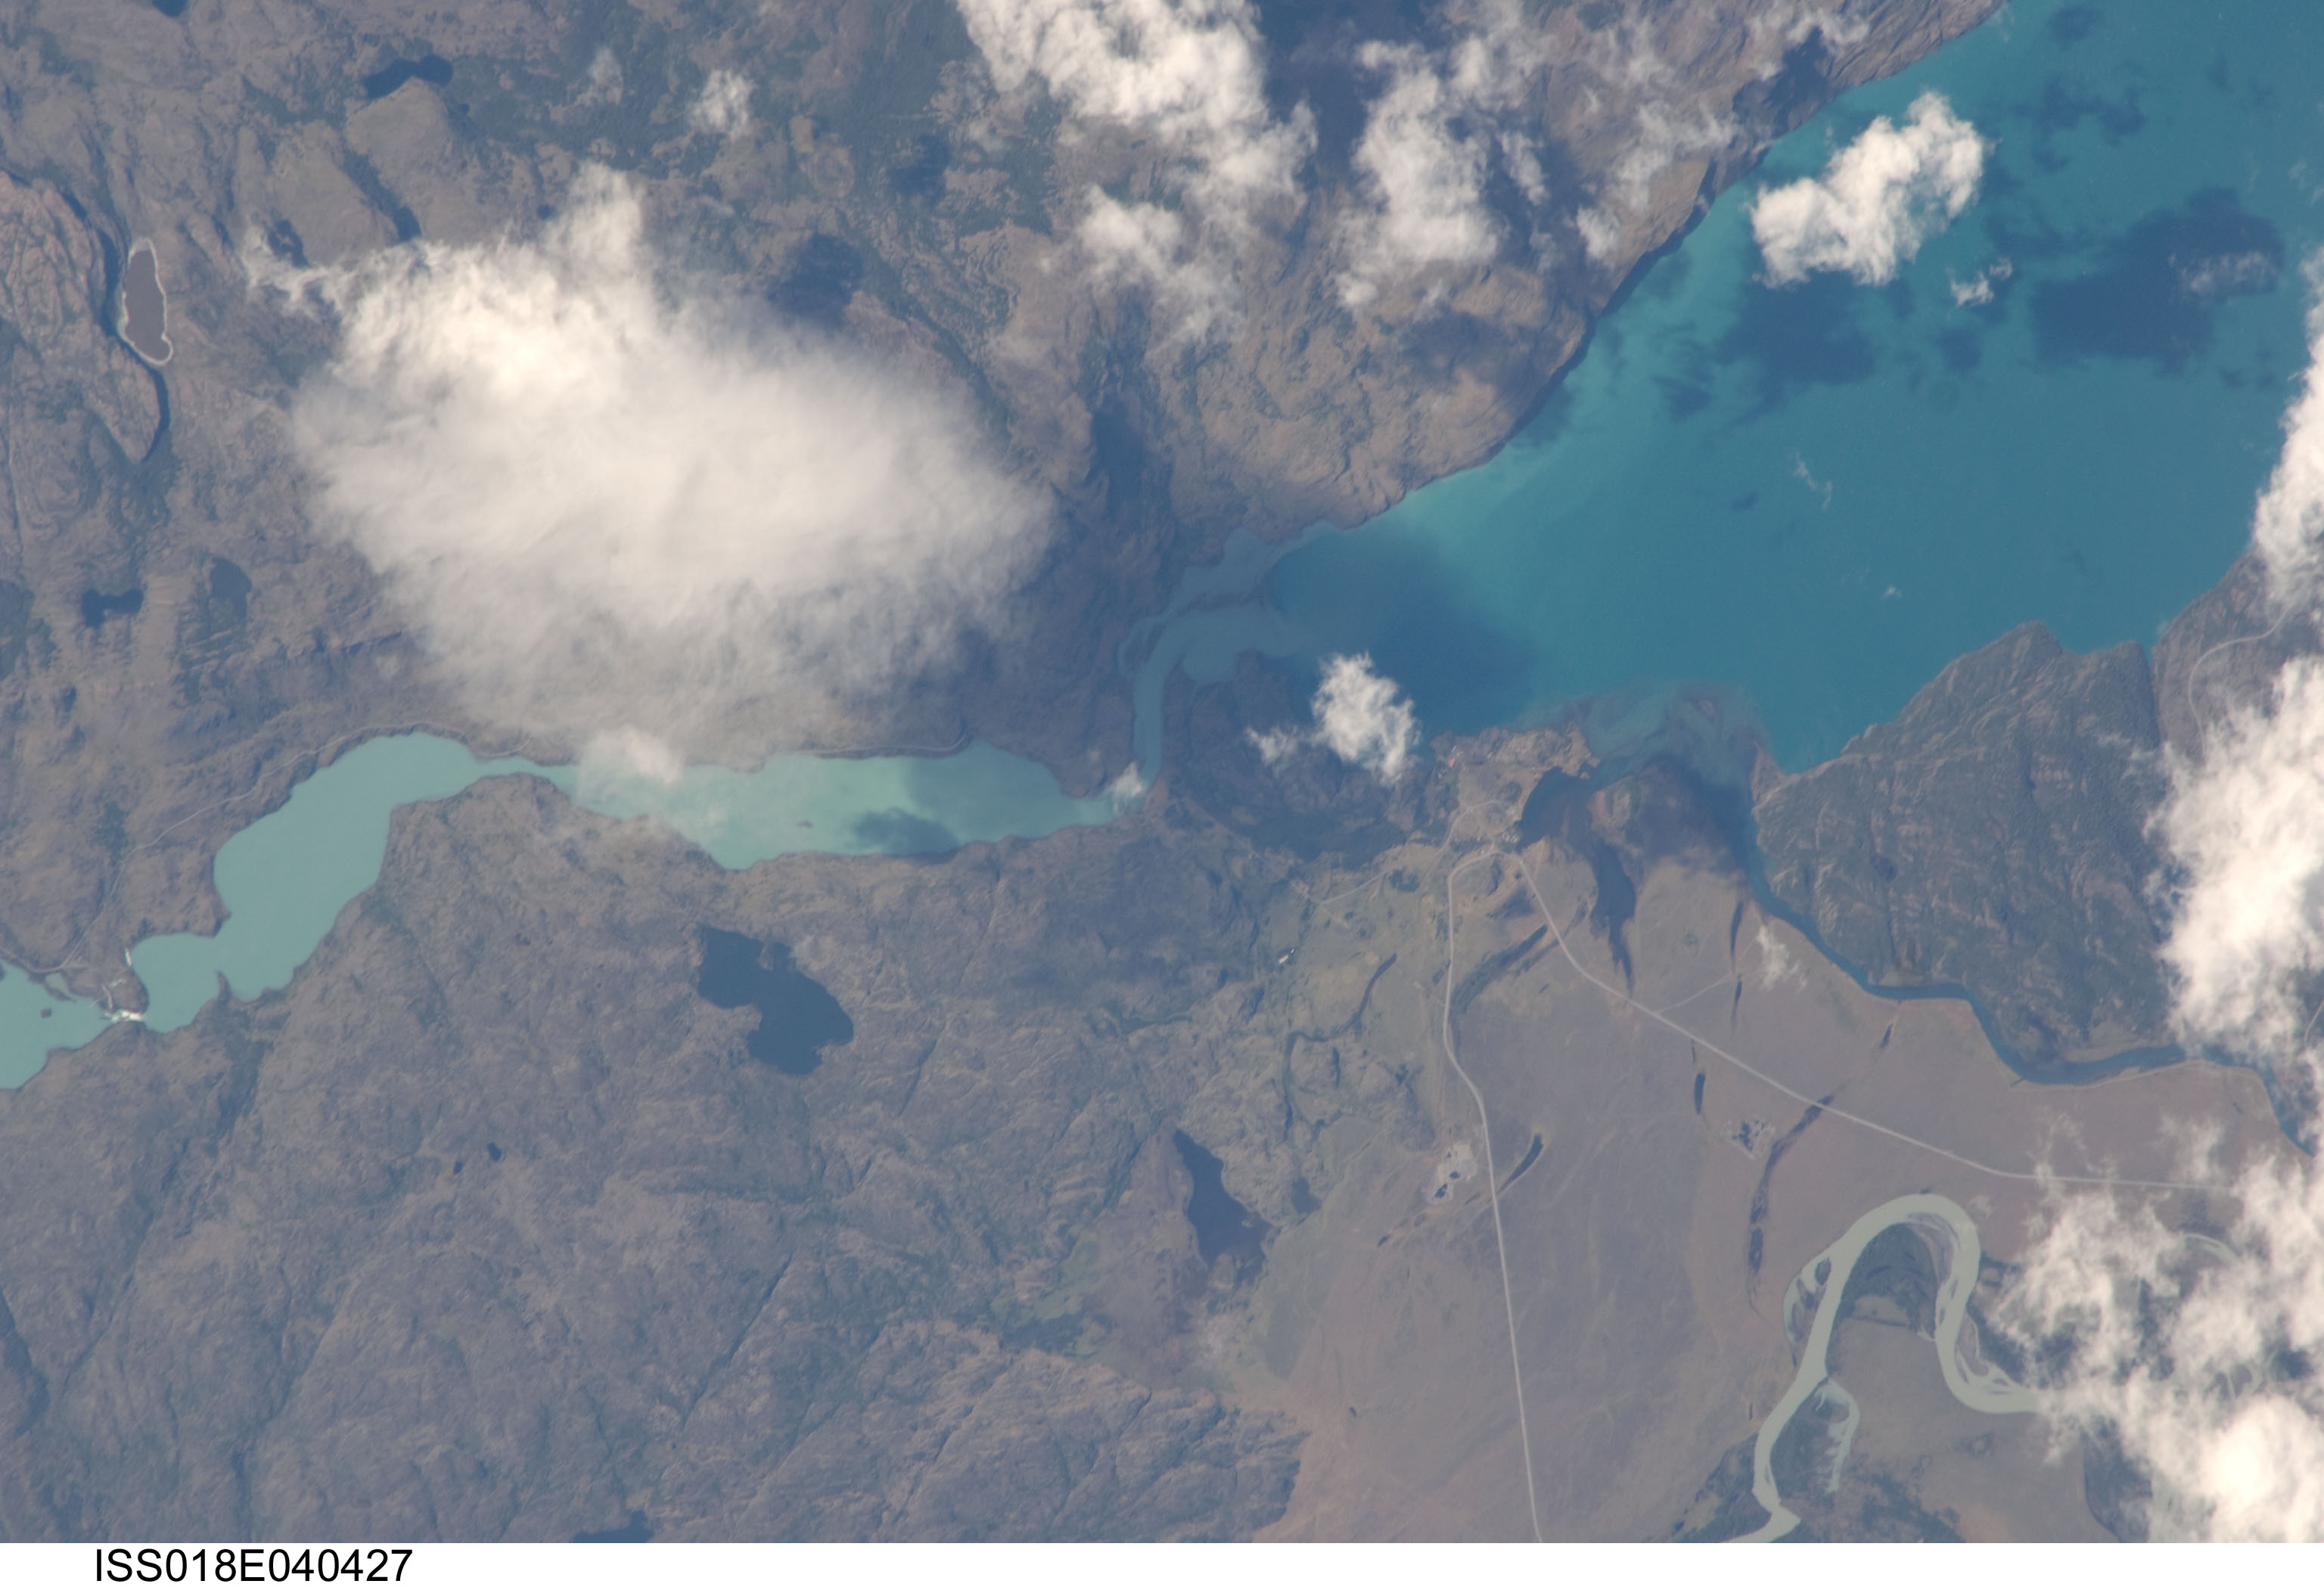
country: CHILE
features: NW. L. DEL TORO, RIVERS, ROADS
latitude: -51.2
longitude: -73.0
